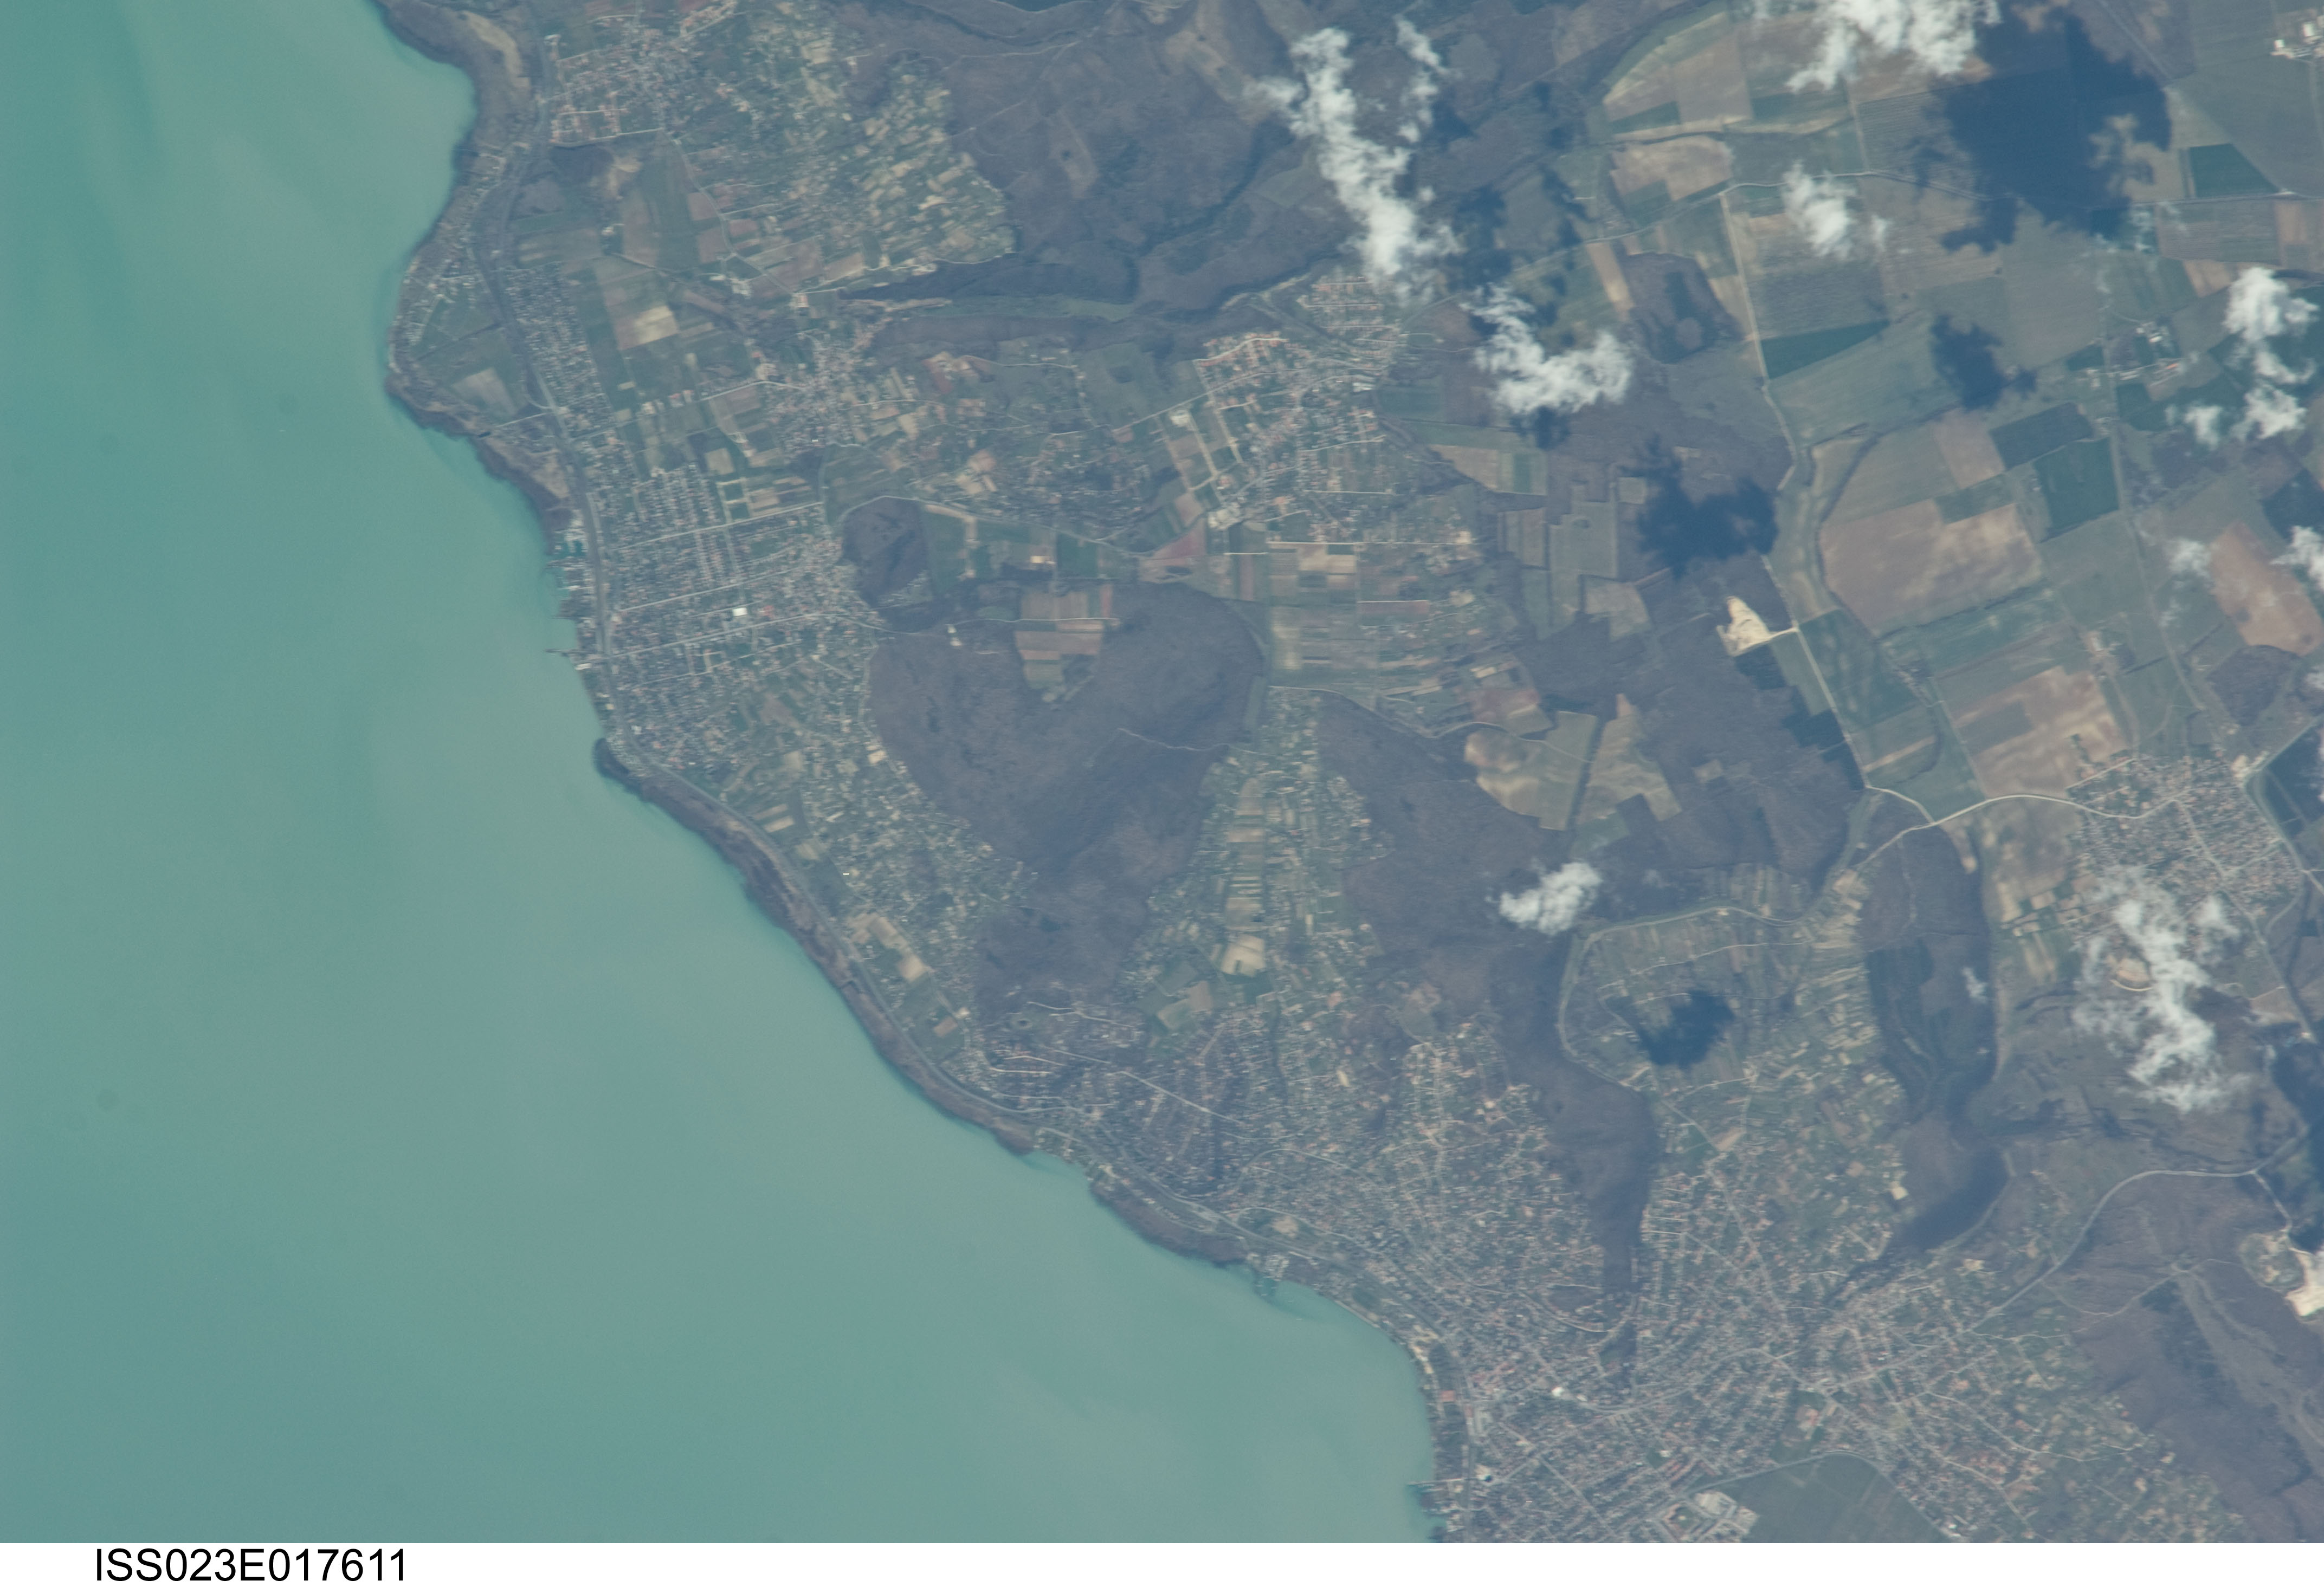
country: HUNGARY
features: L. BALATON, ALSOORS, AGR.
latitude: 47.0
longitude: 18.0
